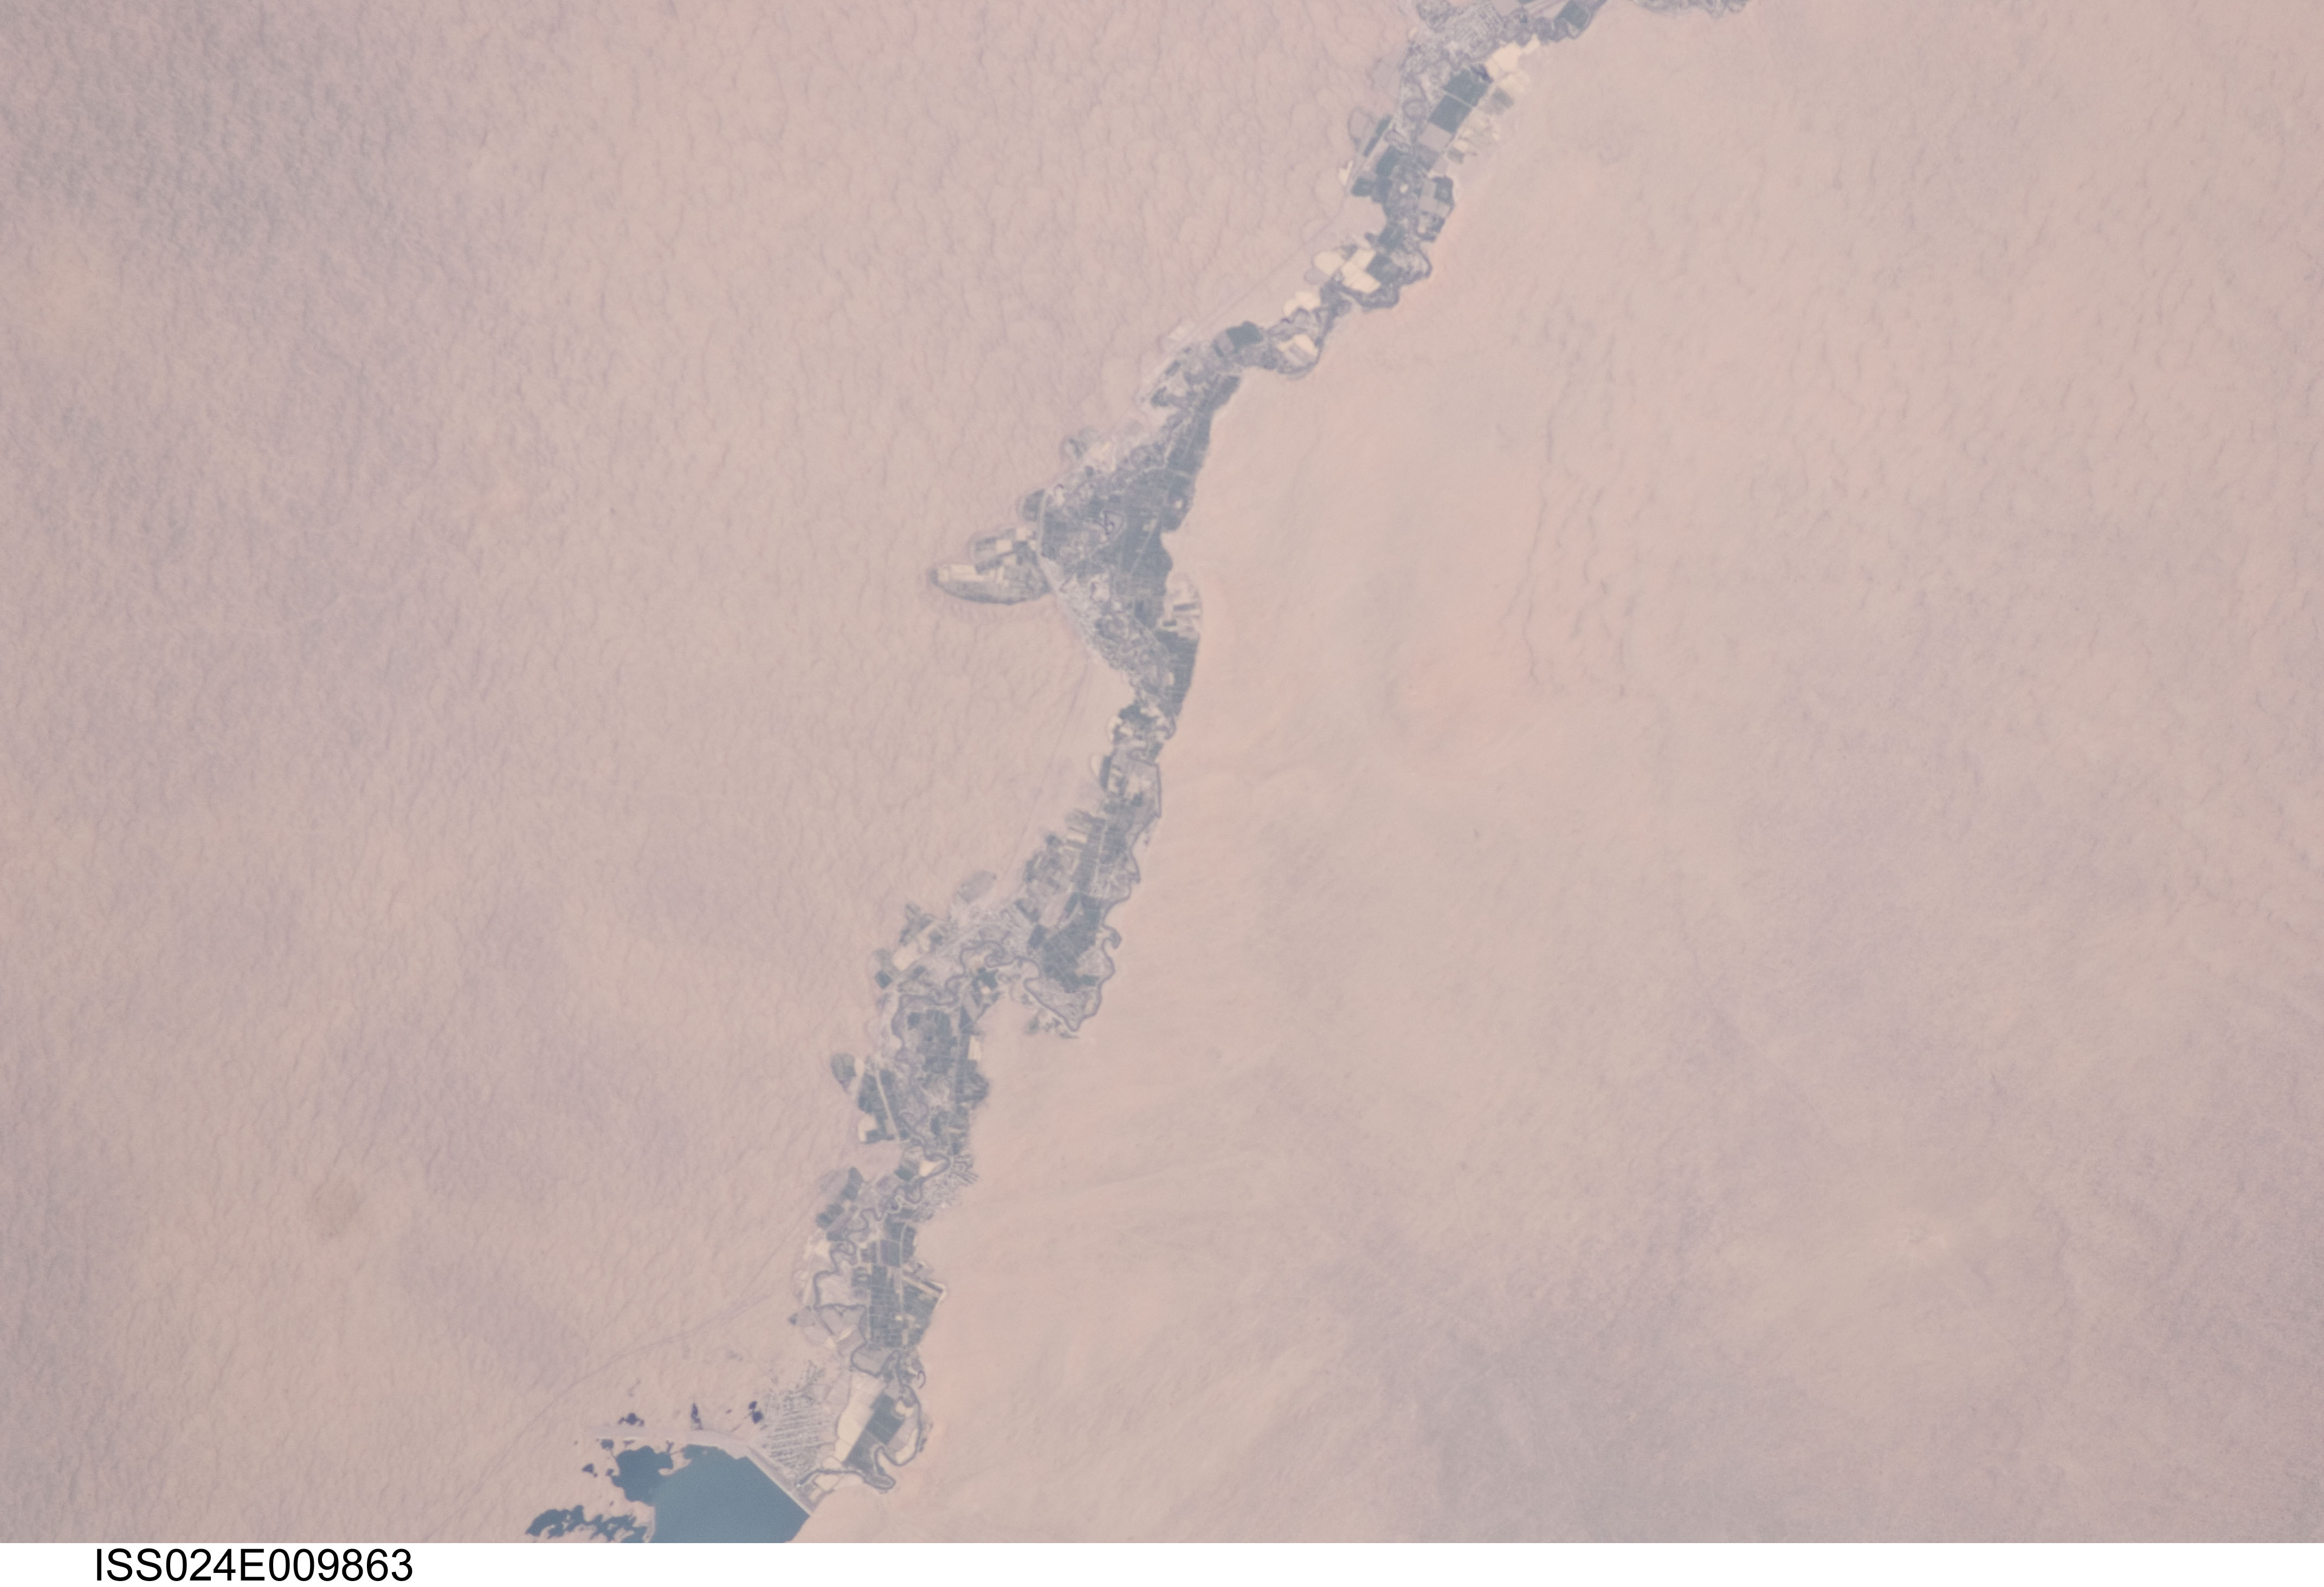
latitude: 36.6
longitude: 62.5
